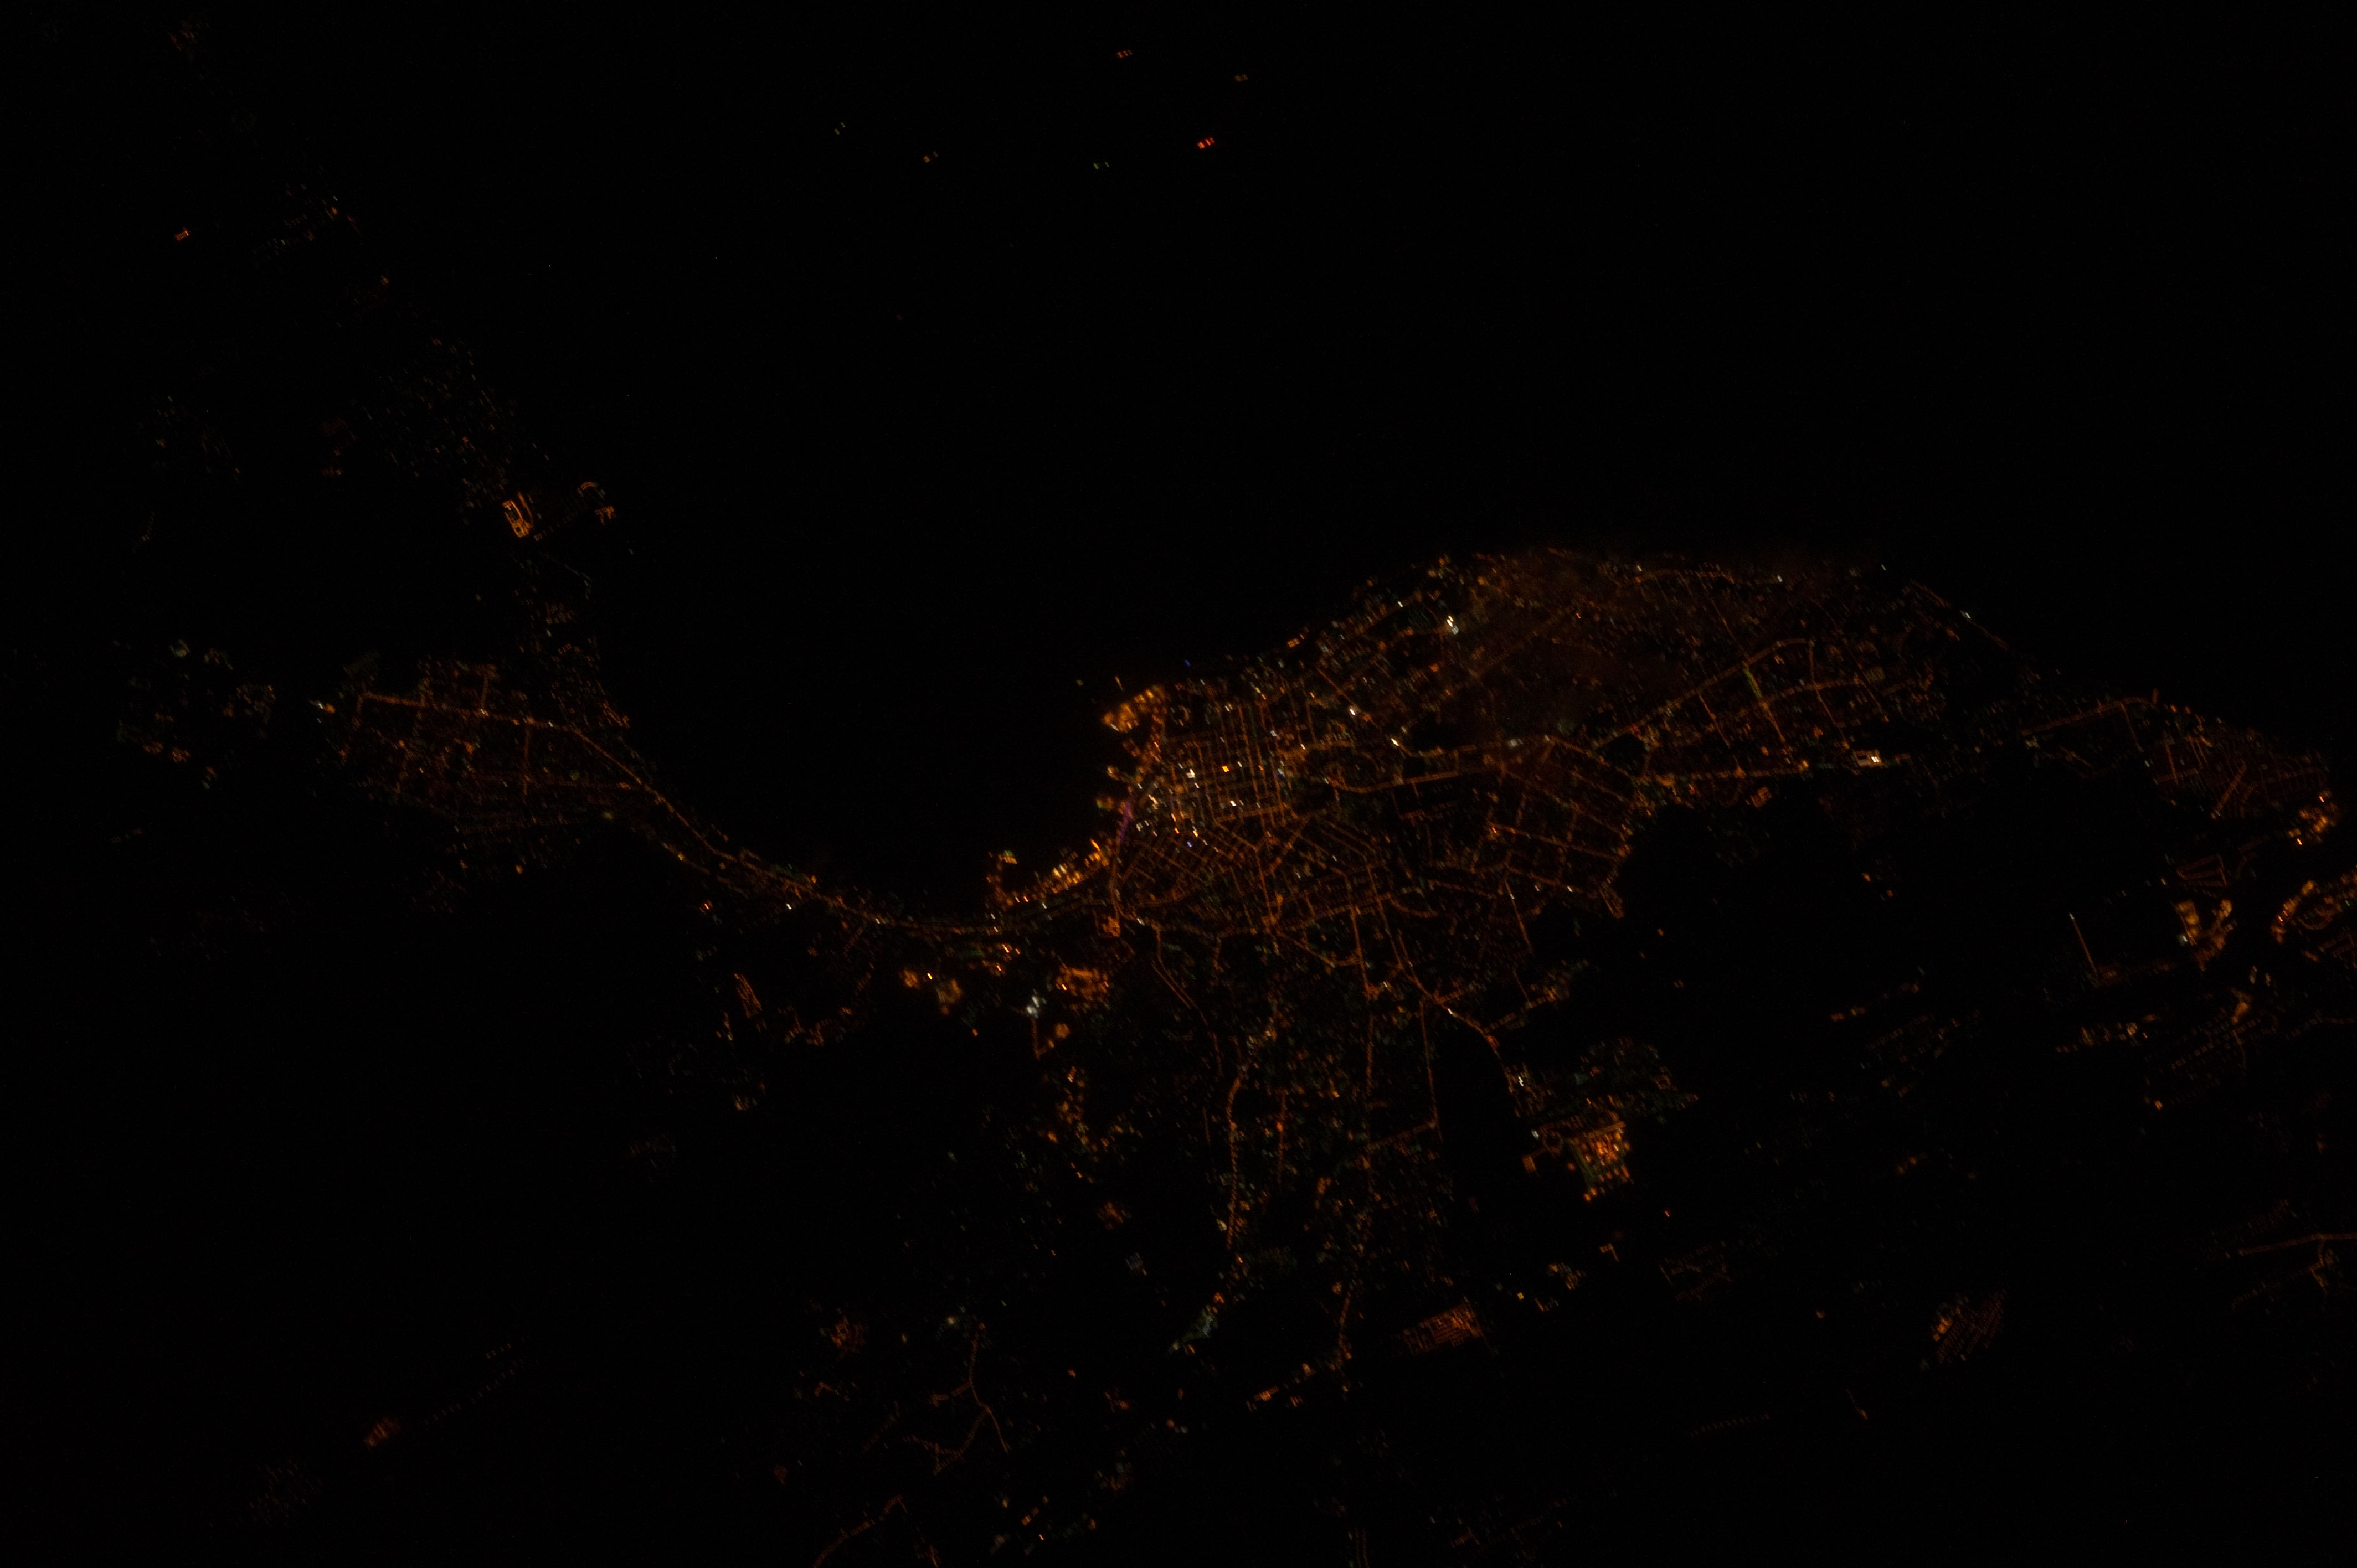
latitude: 46.5
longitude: 30.8
